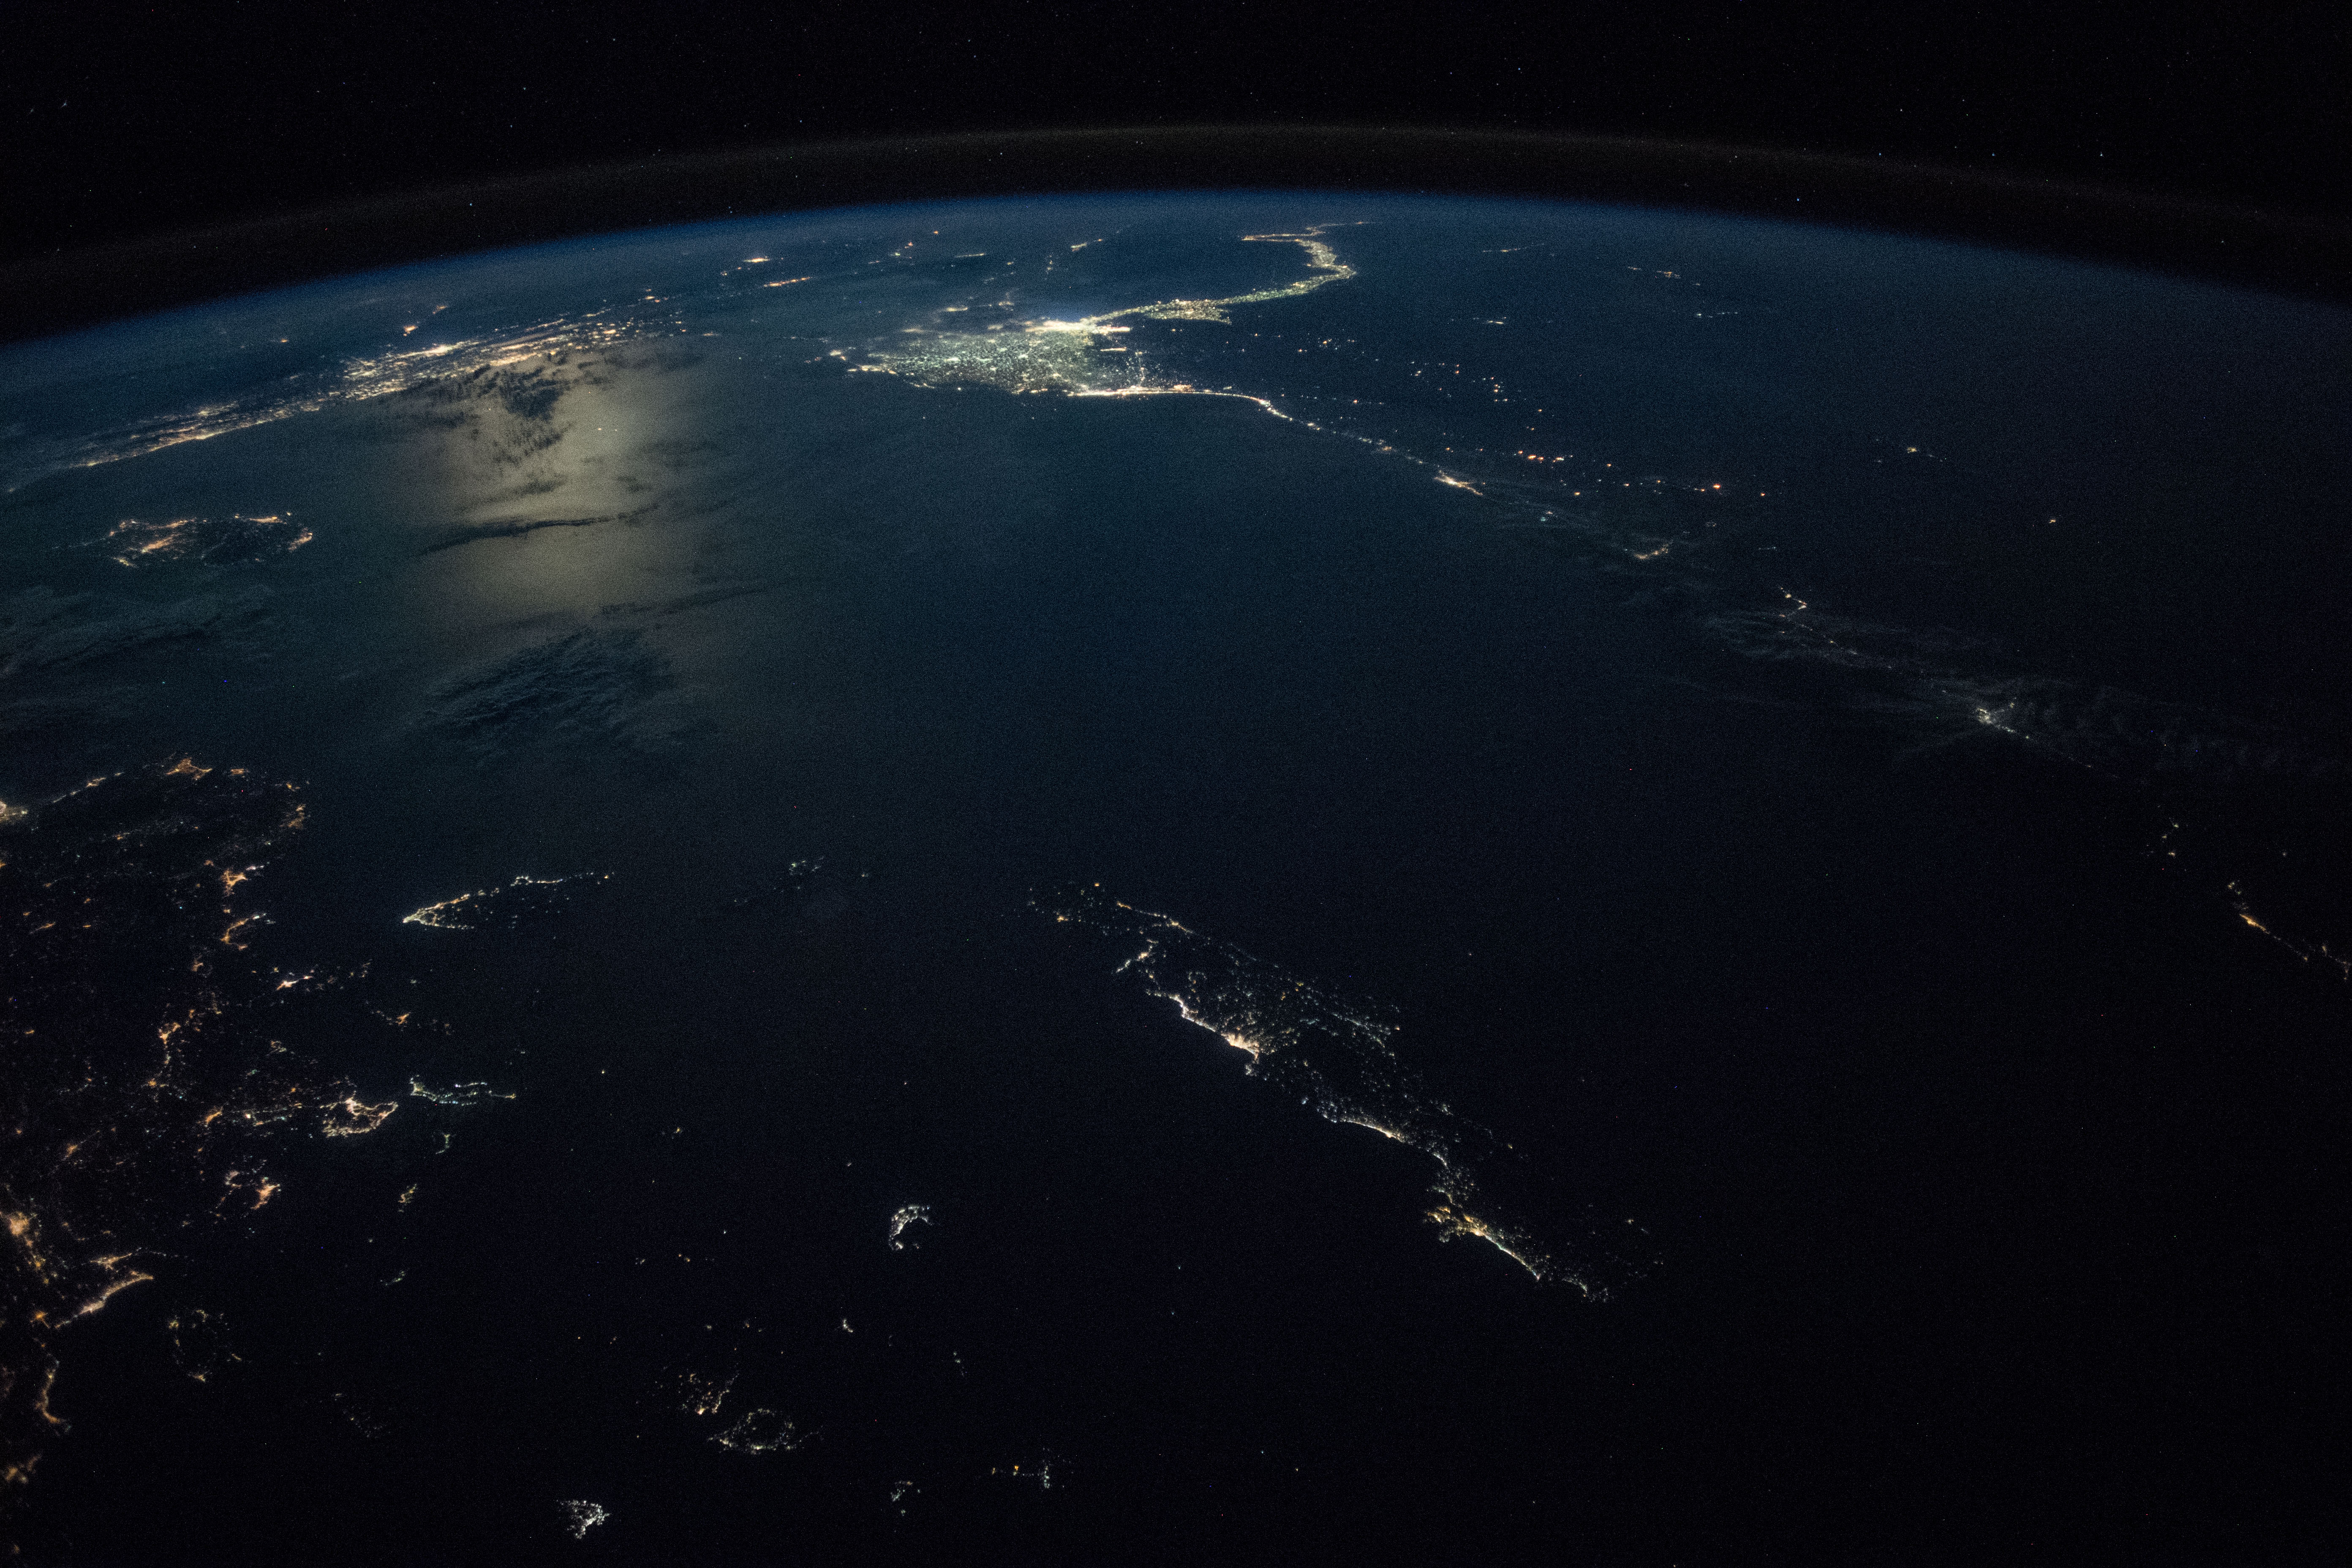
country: MEDITERRANEAN SEA
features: CRETE ISLAND, KOS ISLAND, RHODES ISLAND, NILE RIVER, CAIRO CITY, WESTERN DESERT, RHODES BASIN, STRABO TRENCH, PLINY TRENCH, KARPATHOS ISLAND, NIGHT, EARTH LIMB
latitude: 34.6
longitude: 26.2
